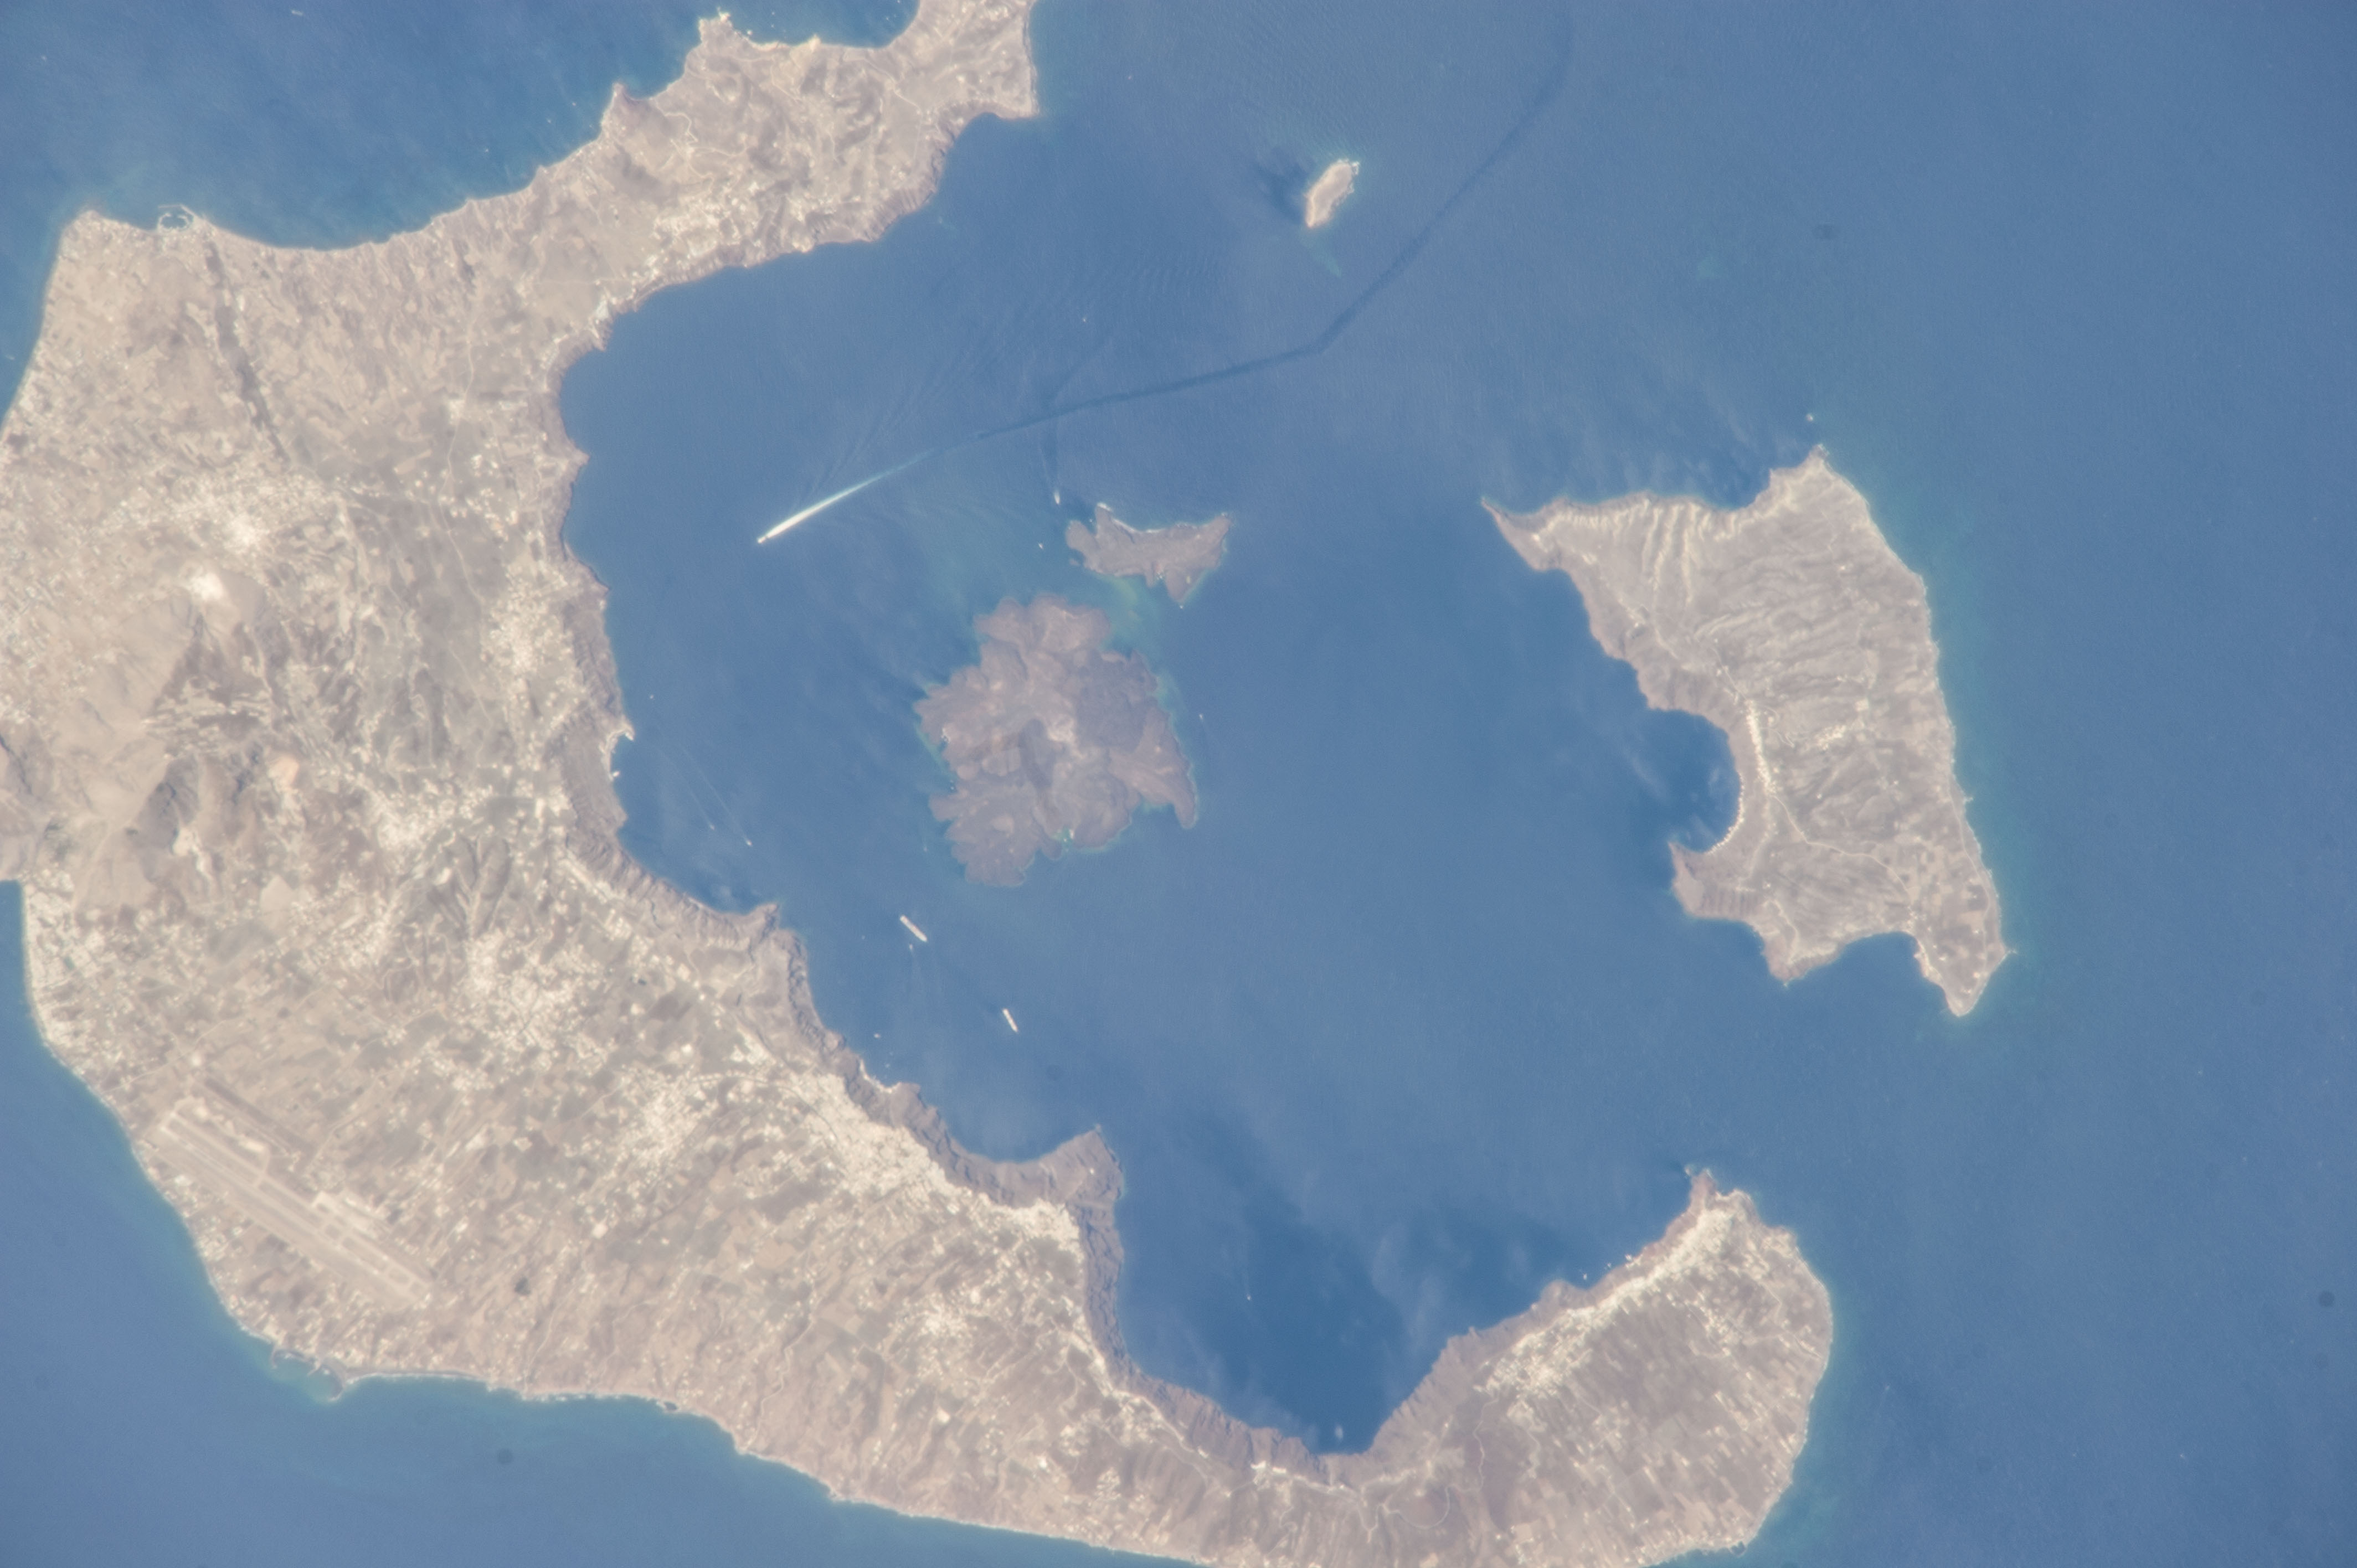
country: GREECE
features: WINERY, RITASIA ISLAND, SANTORINI ISLAND, AIRPORT, MEDITERRANEAN SEA
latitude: 36.4
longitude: 25.4
